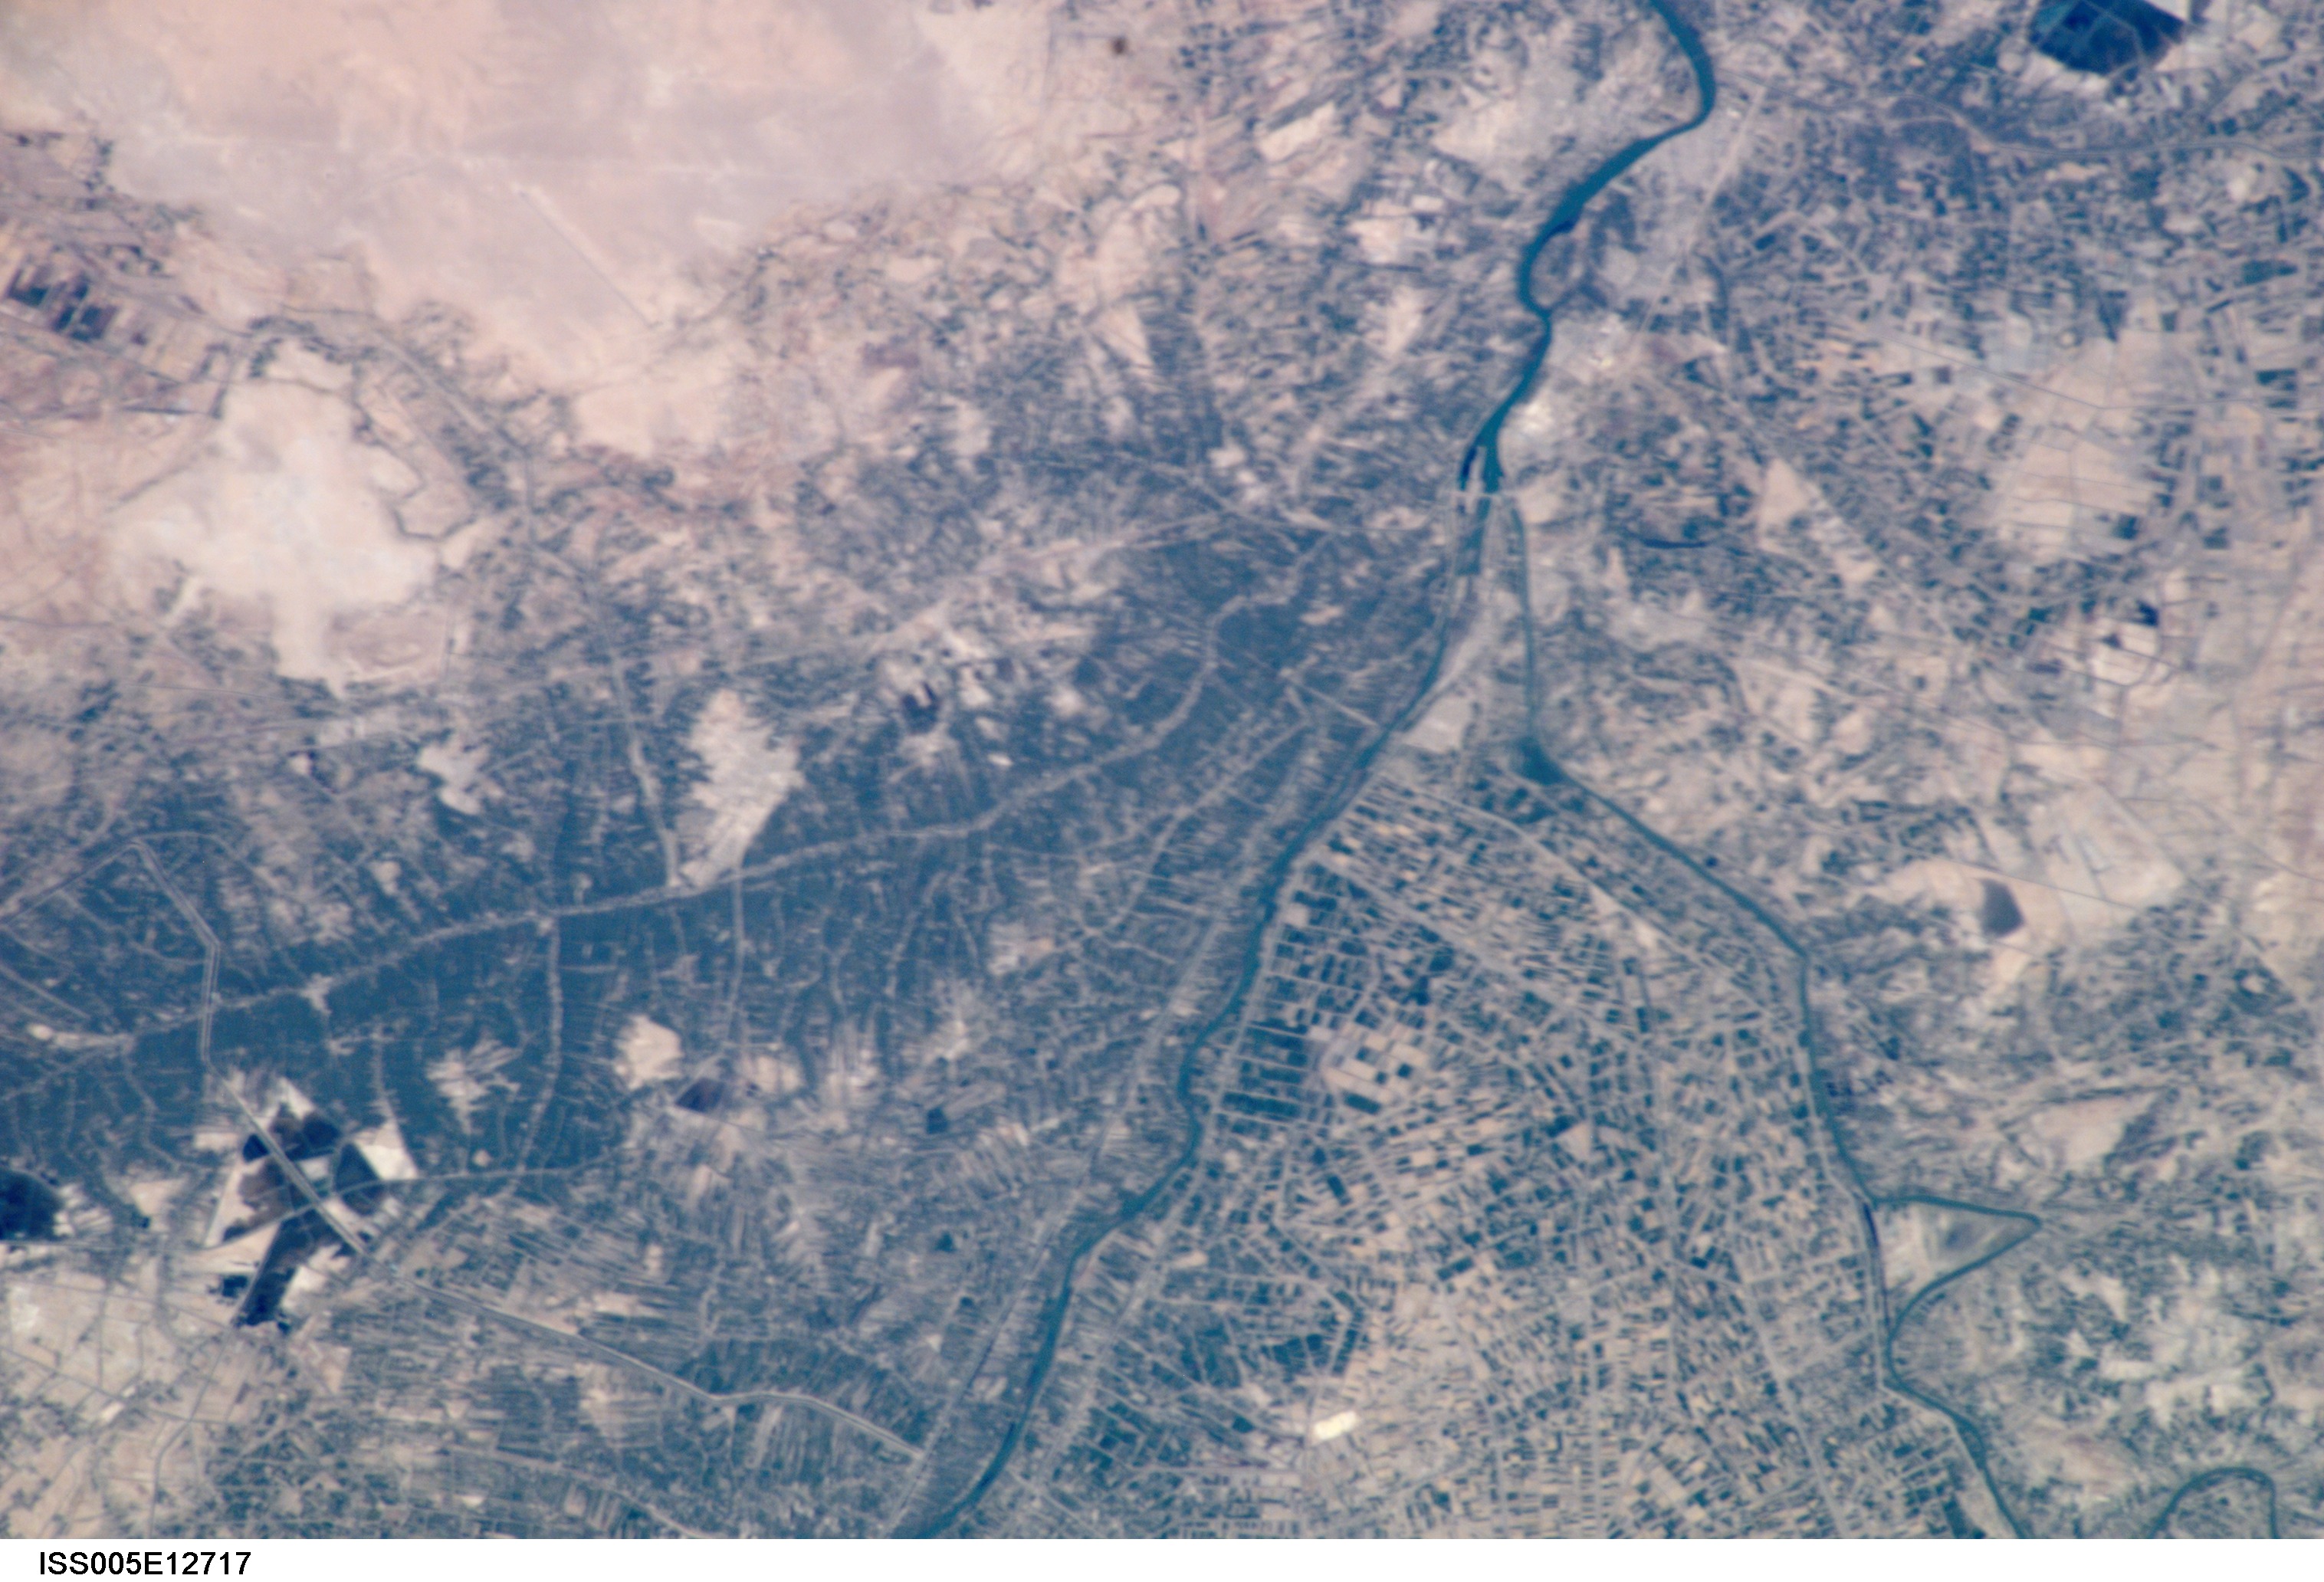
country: IRAQ
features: EUPHRATES RIVER, SOFT FOCUS
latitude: 32.7
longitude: 44.2
